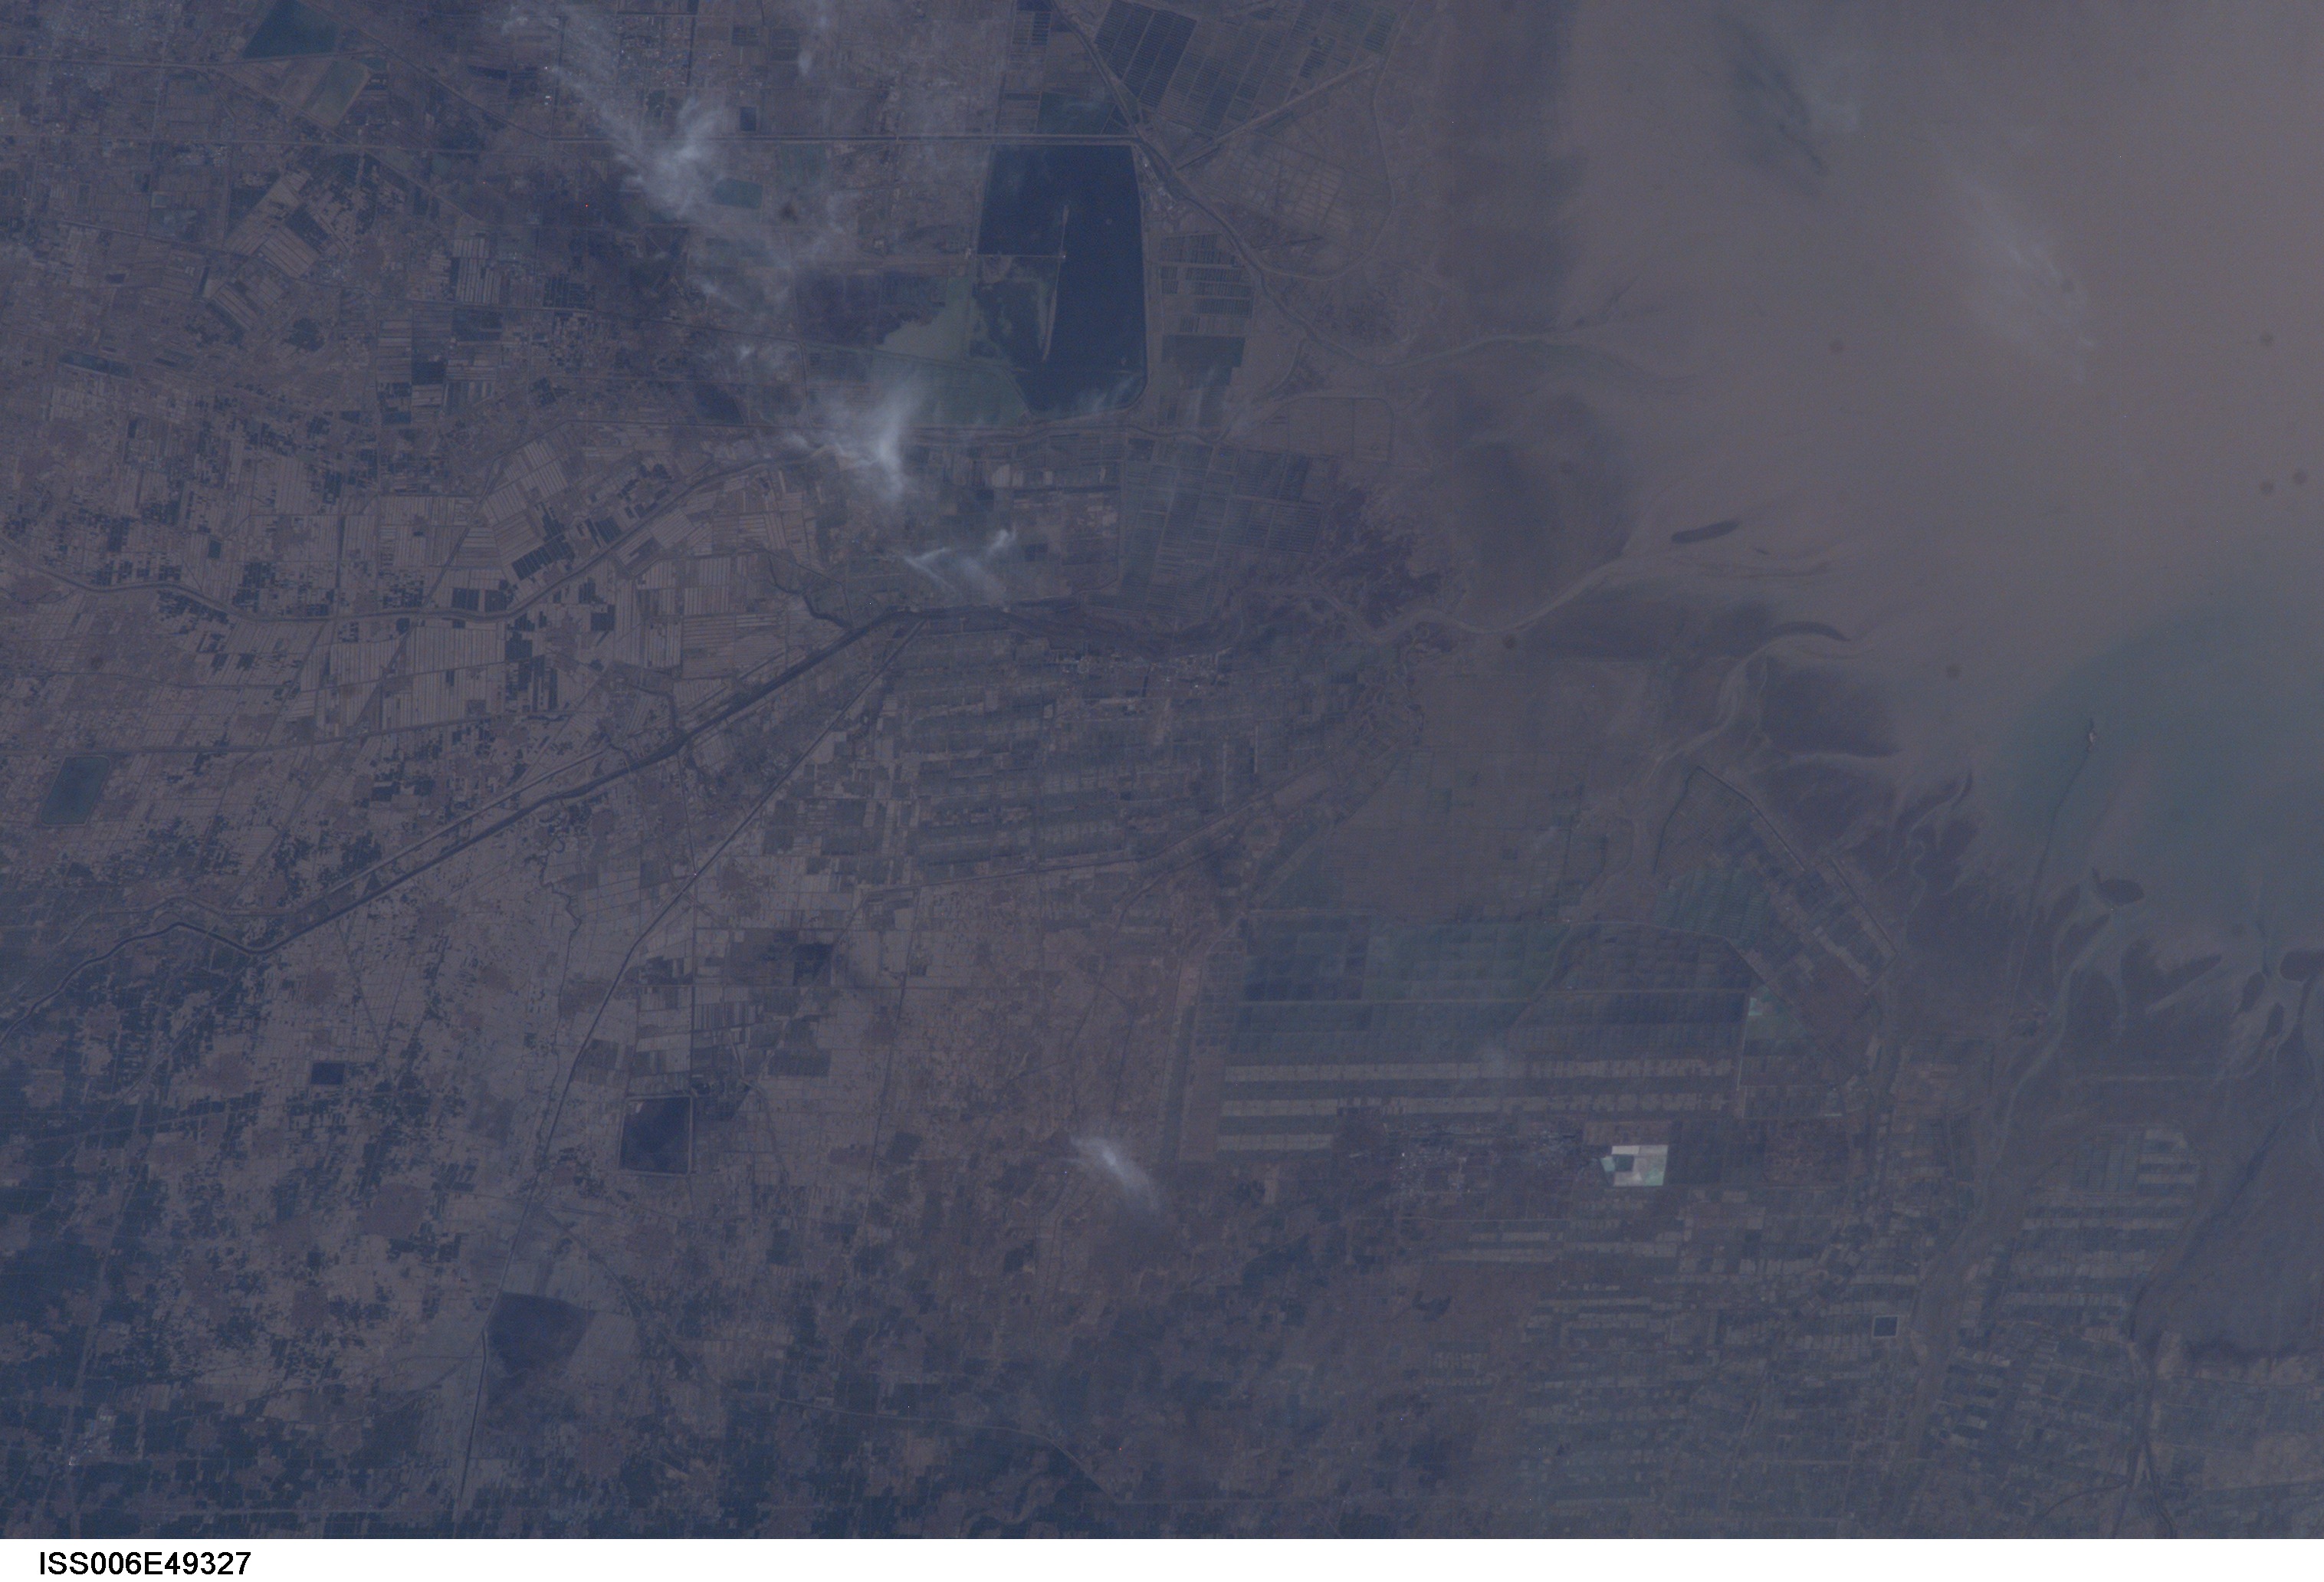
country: CHINA
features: LAIZHOU BAY, HUANG RIVER
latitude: 37.5
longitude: 119.0
